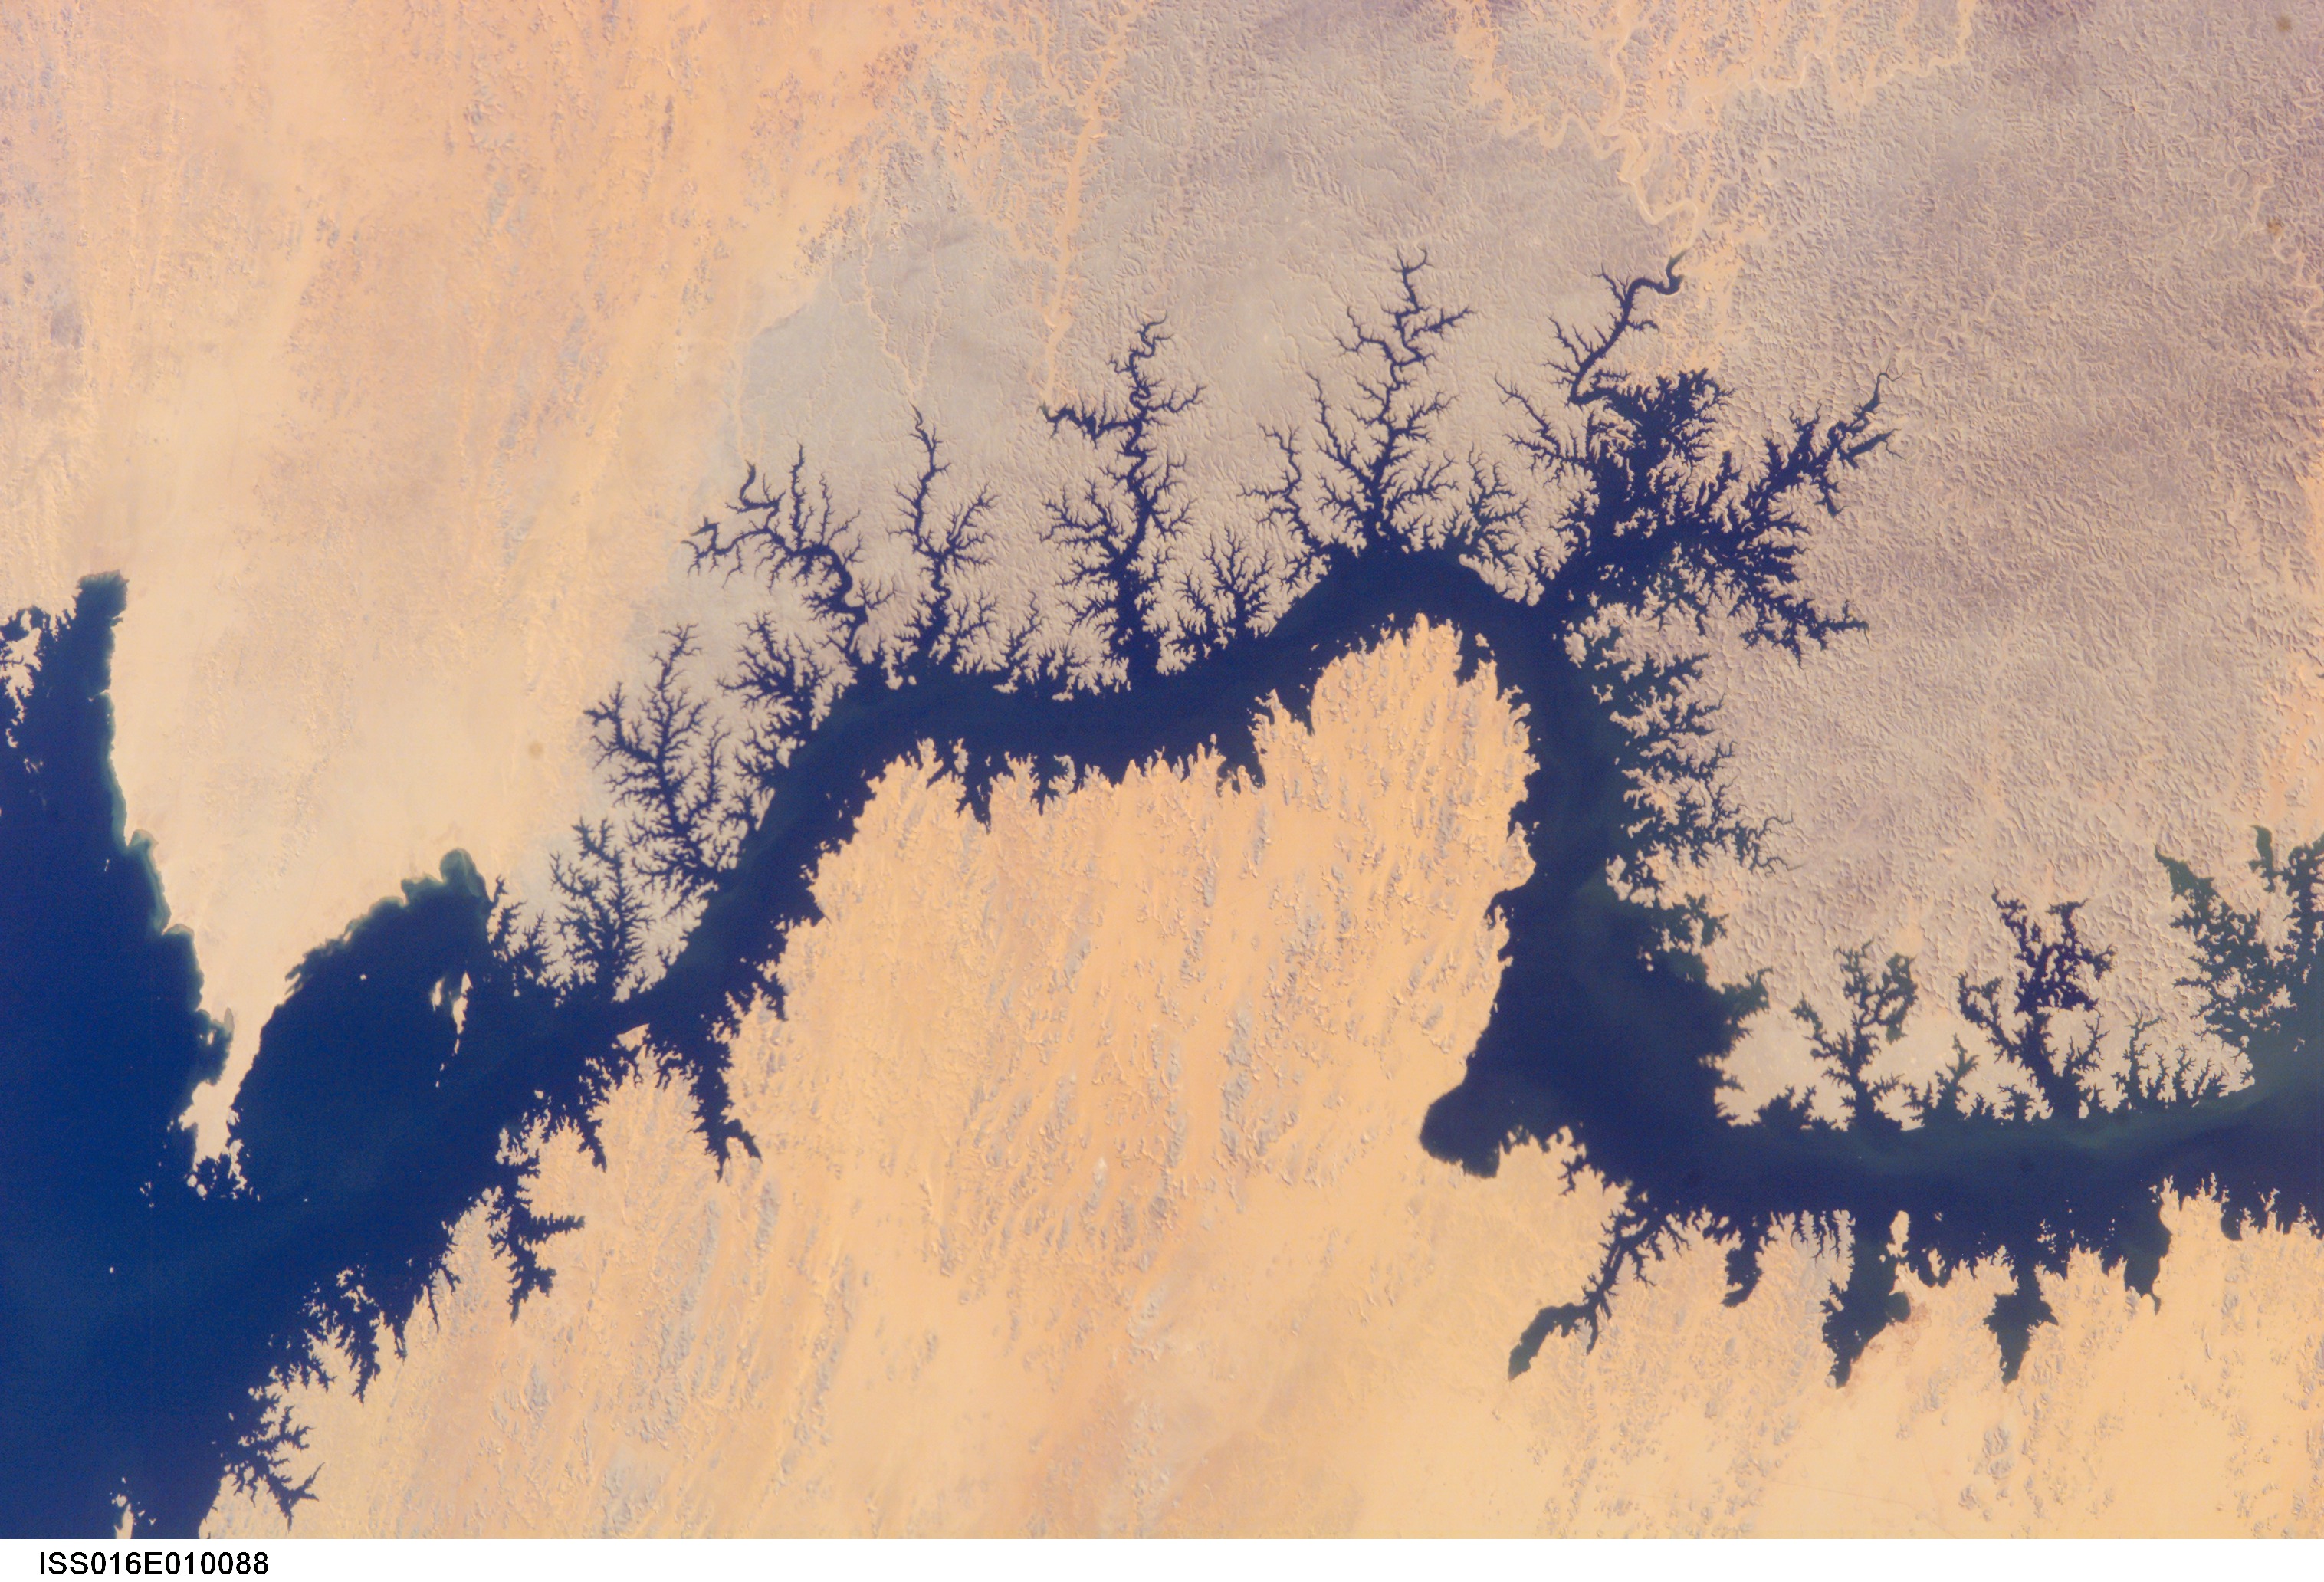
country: EGYPT
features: CENTRAL LAKE NASSER, WADIS
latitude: 23.0
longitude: 32.5
